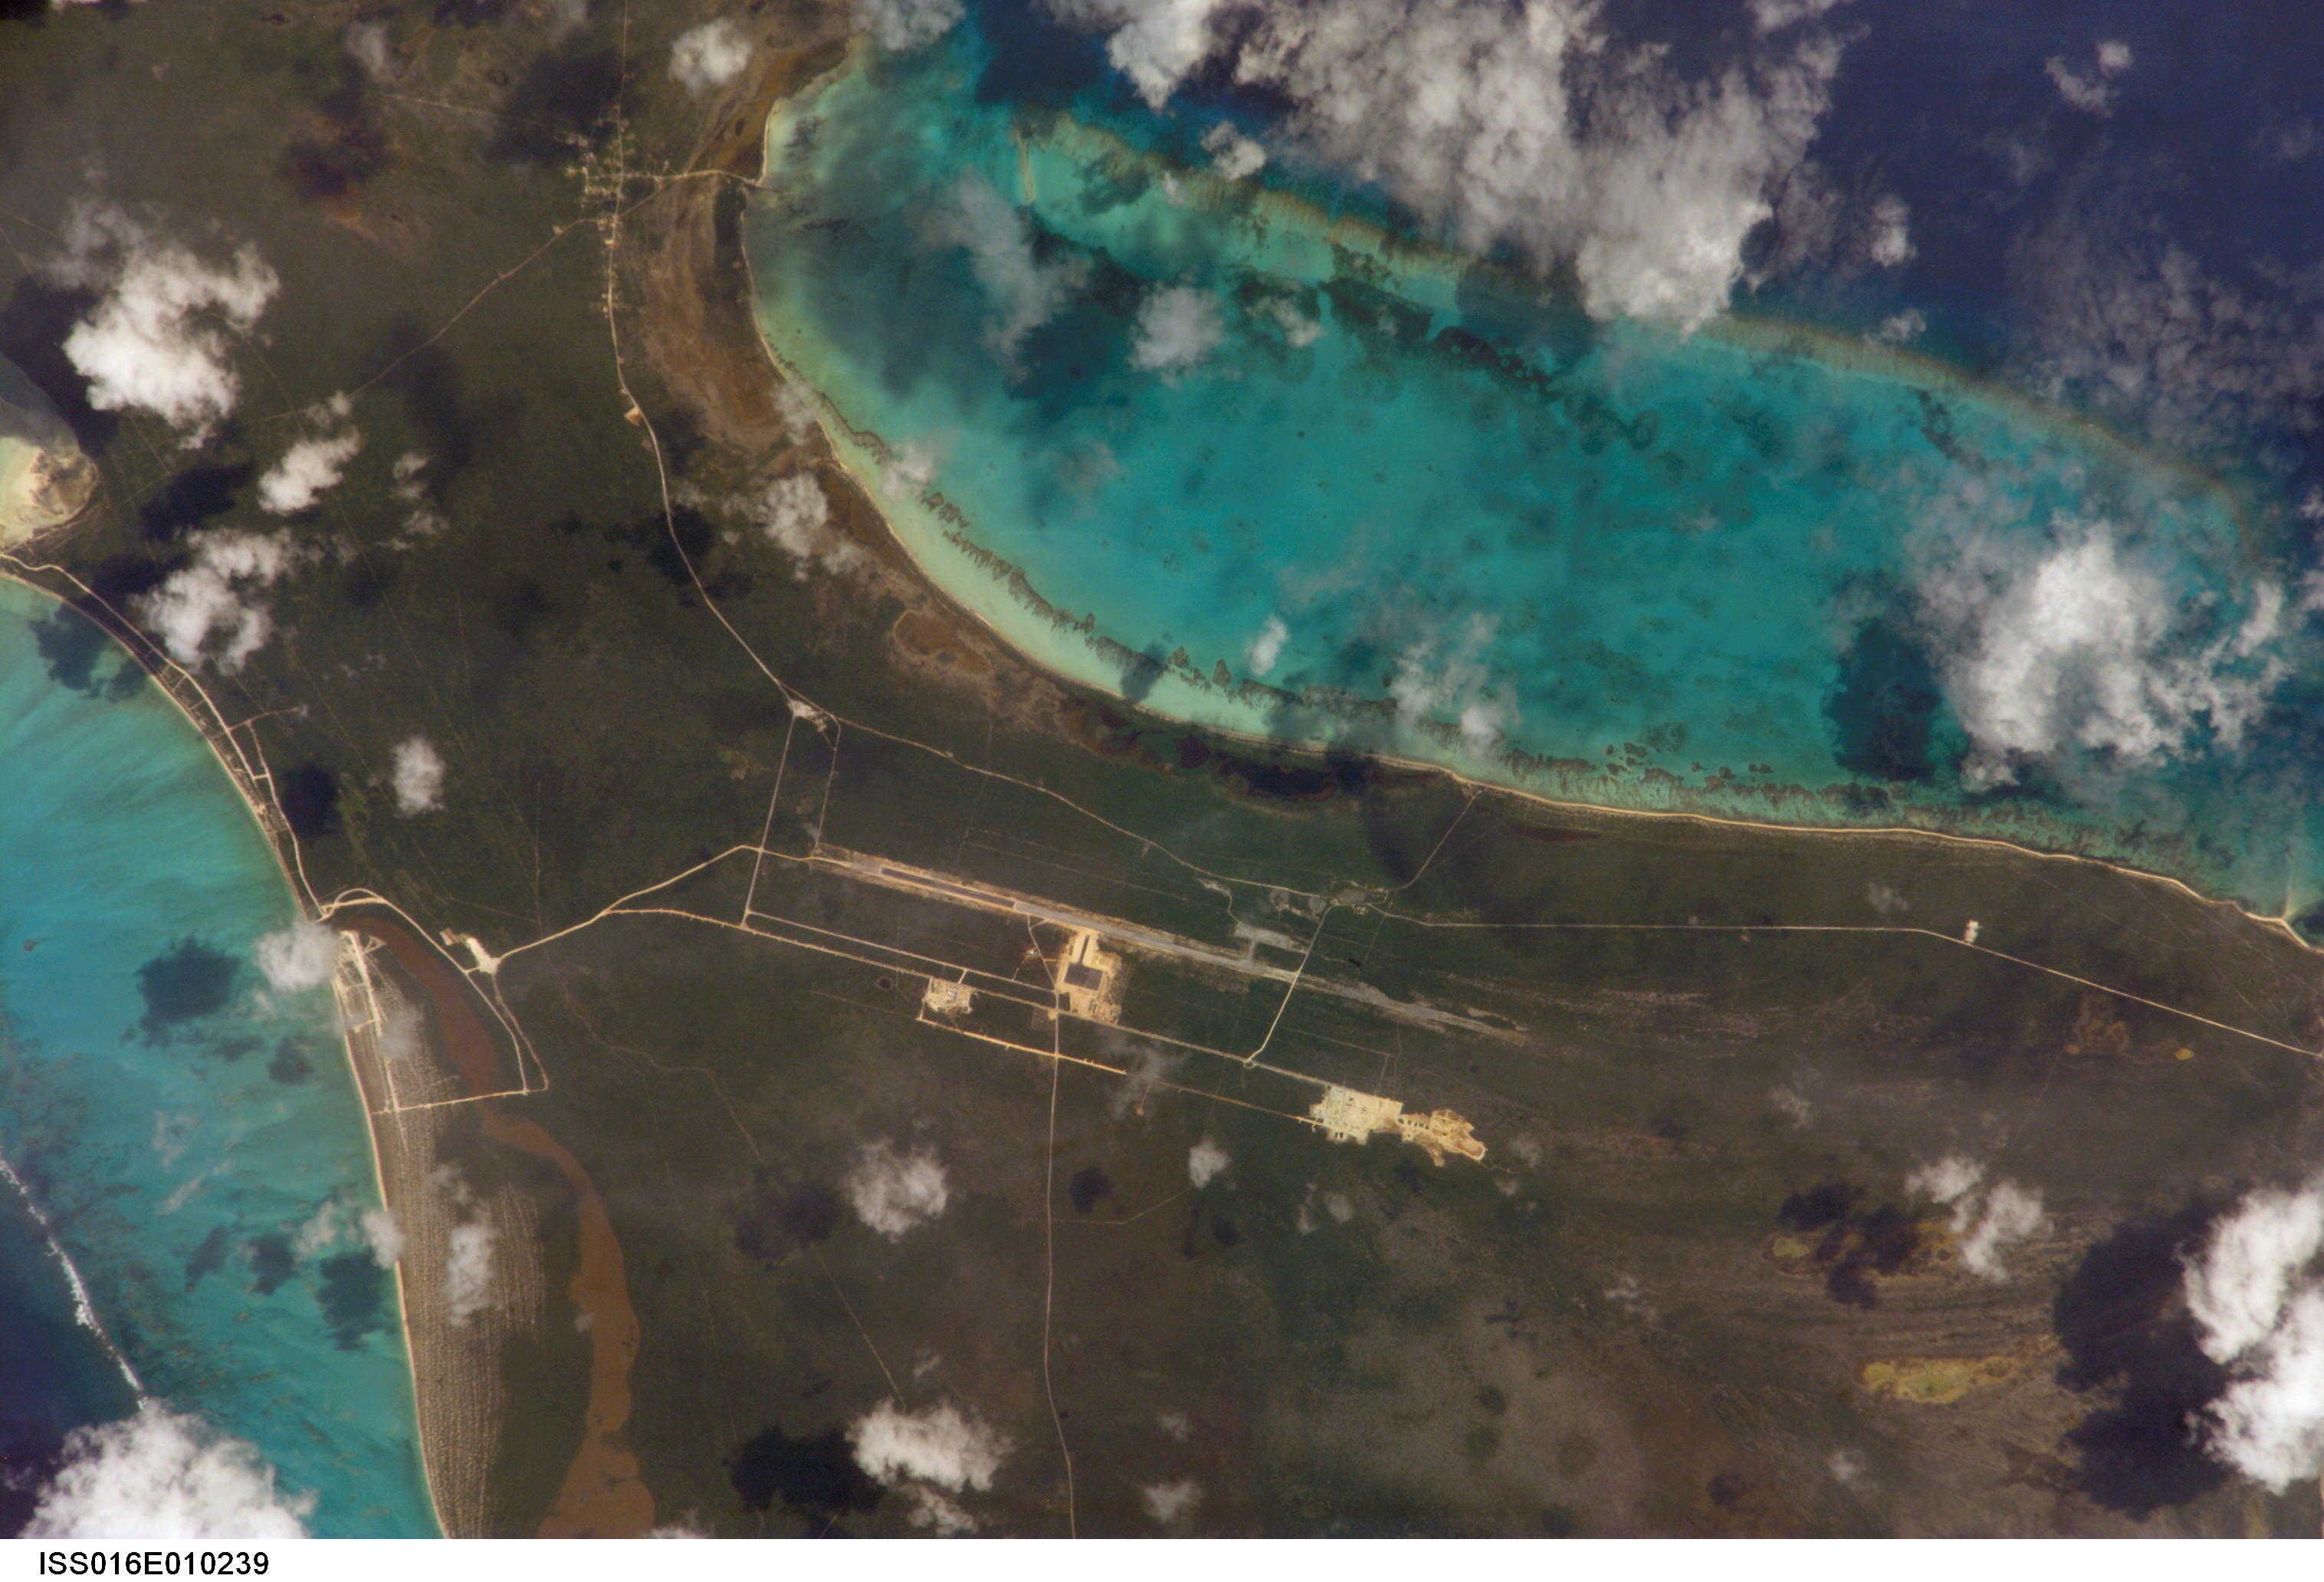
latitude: 22.4
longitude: -73.0
